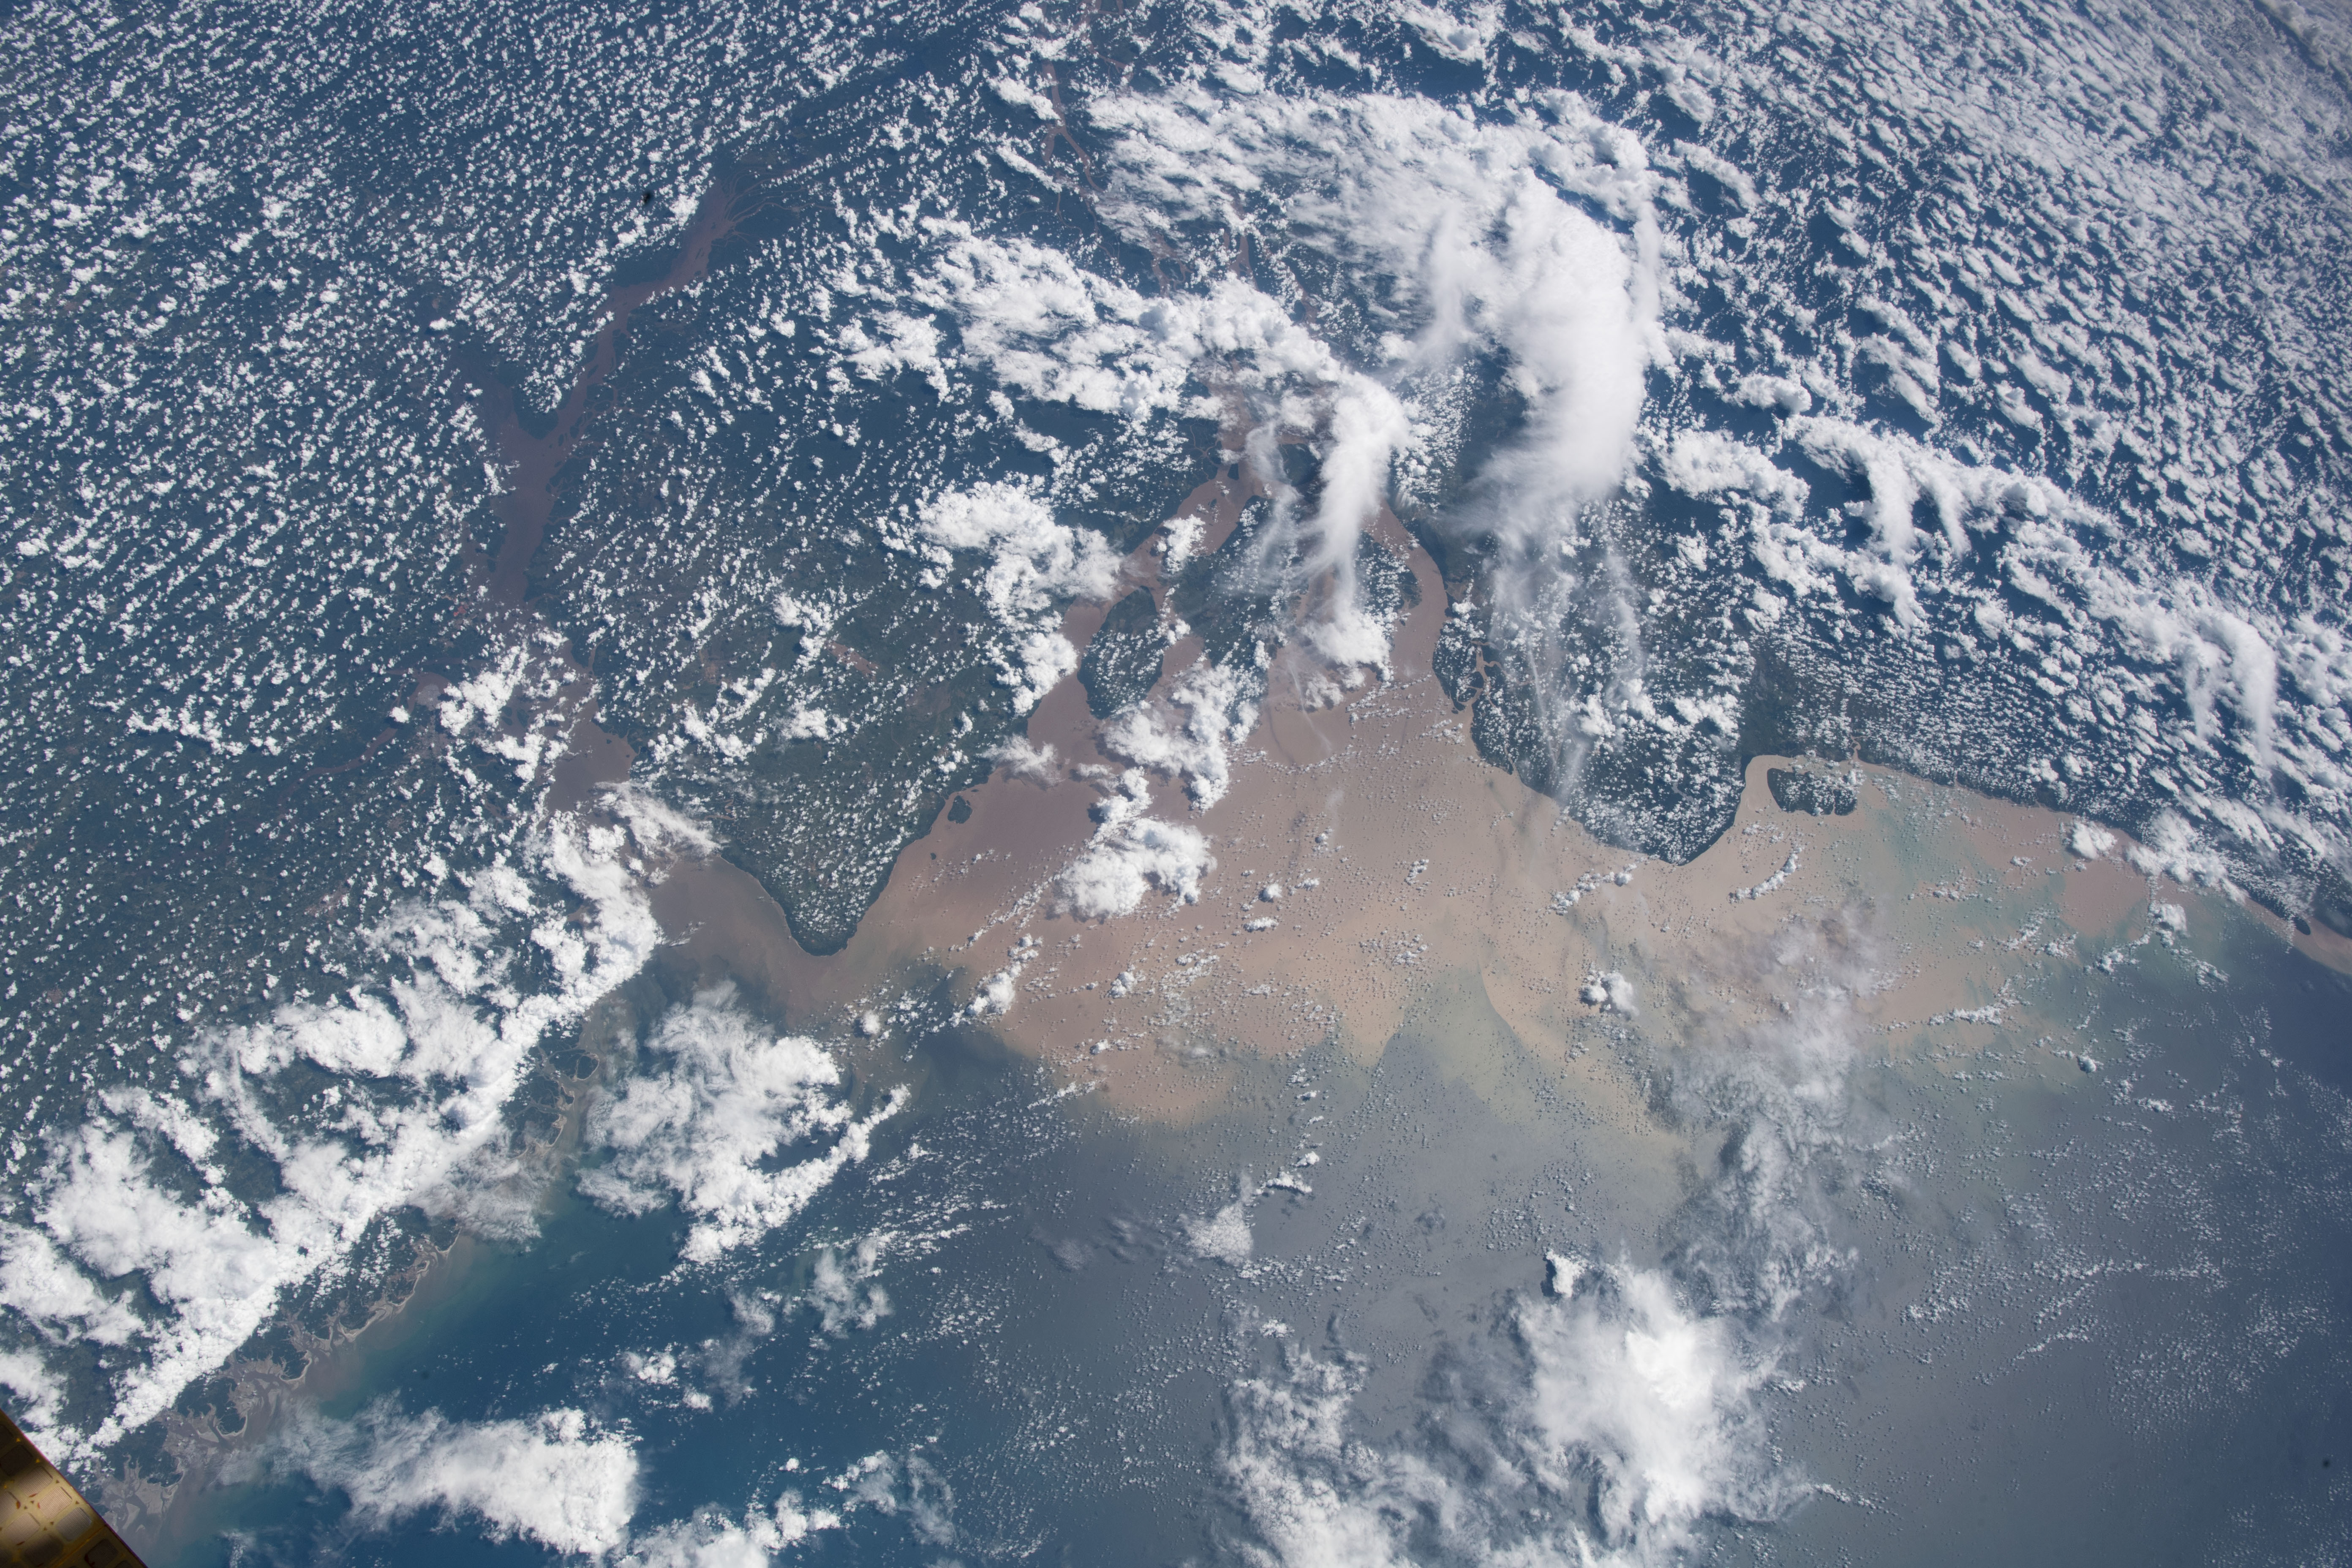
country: BRAZIL
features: MACAPA, BELEN, SANTA ROSA BAY, MARAJO BAY, AMAZONAS RAINFOREST, AMAZONAS RIVER
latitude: 0.5
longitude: -49.6
